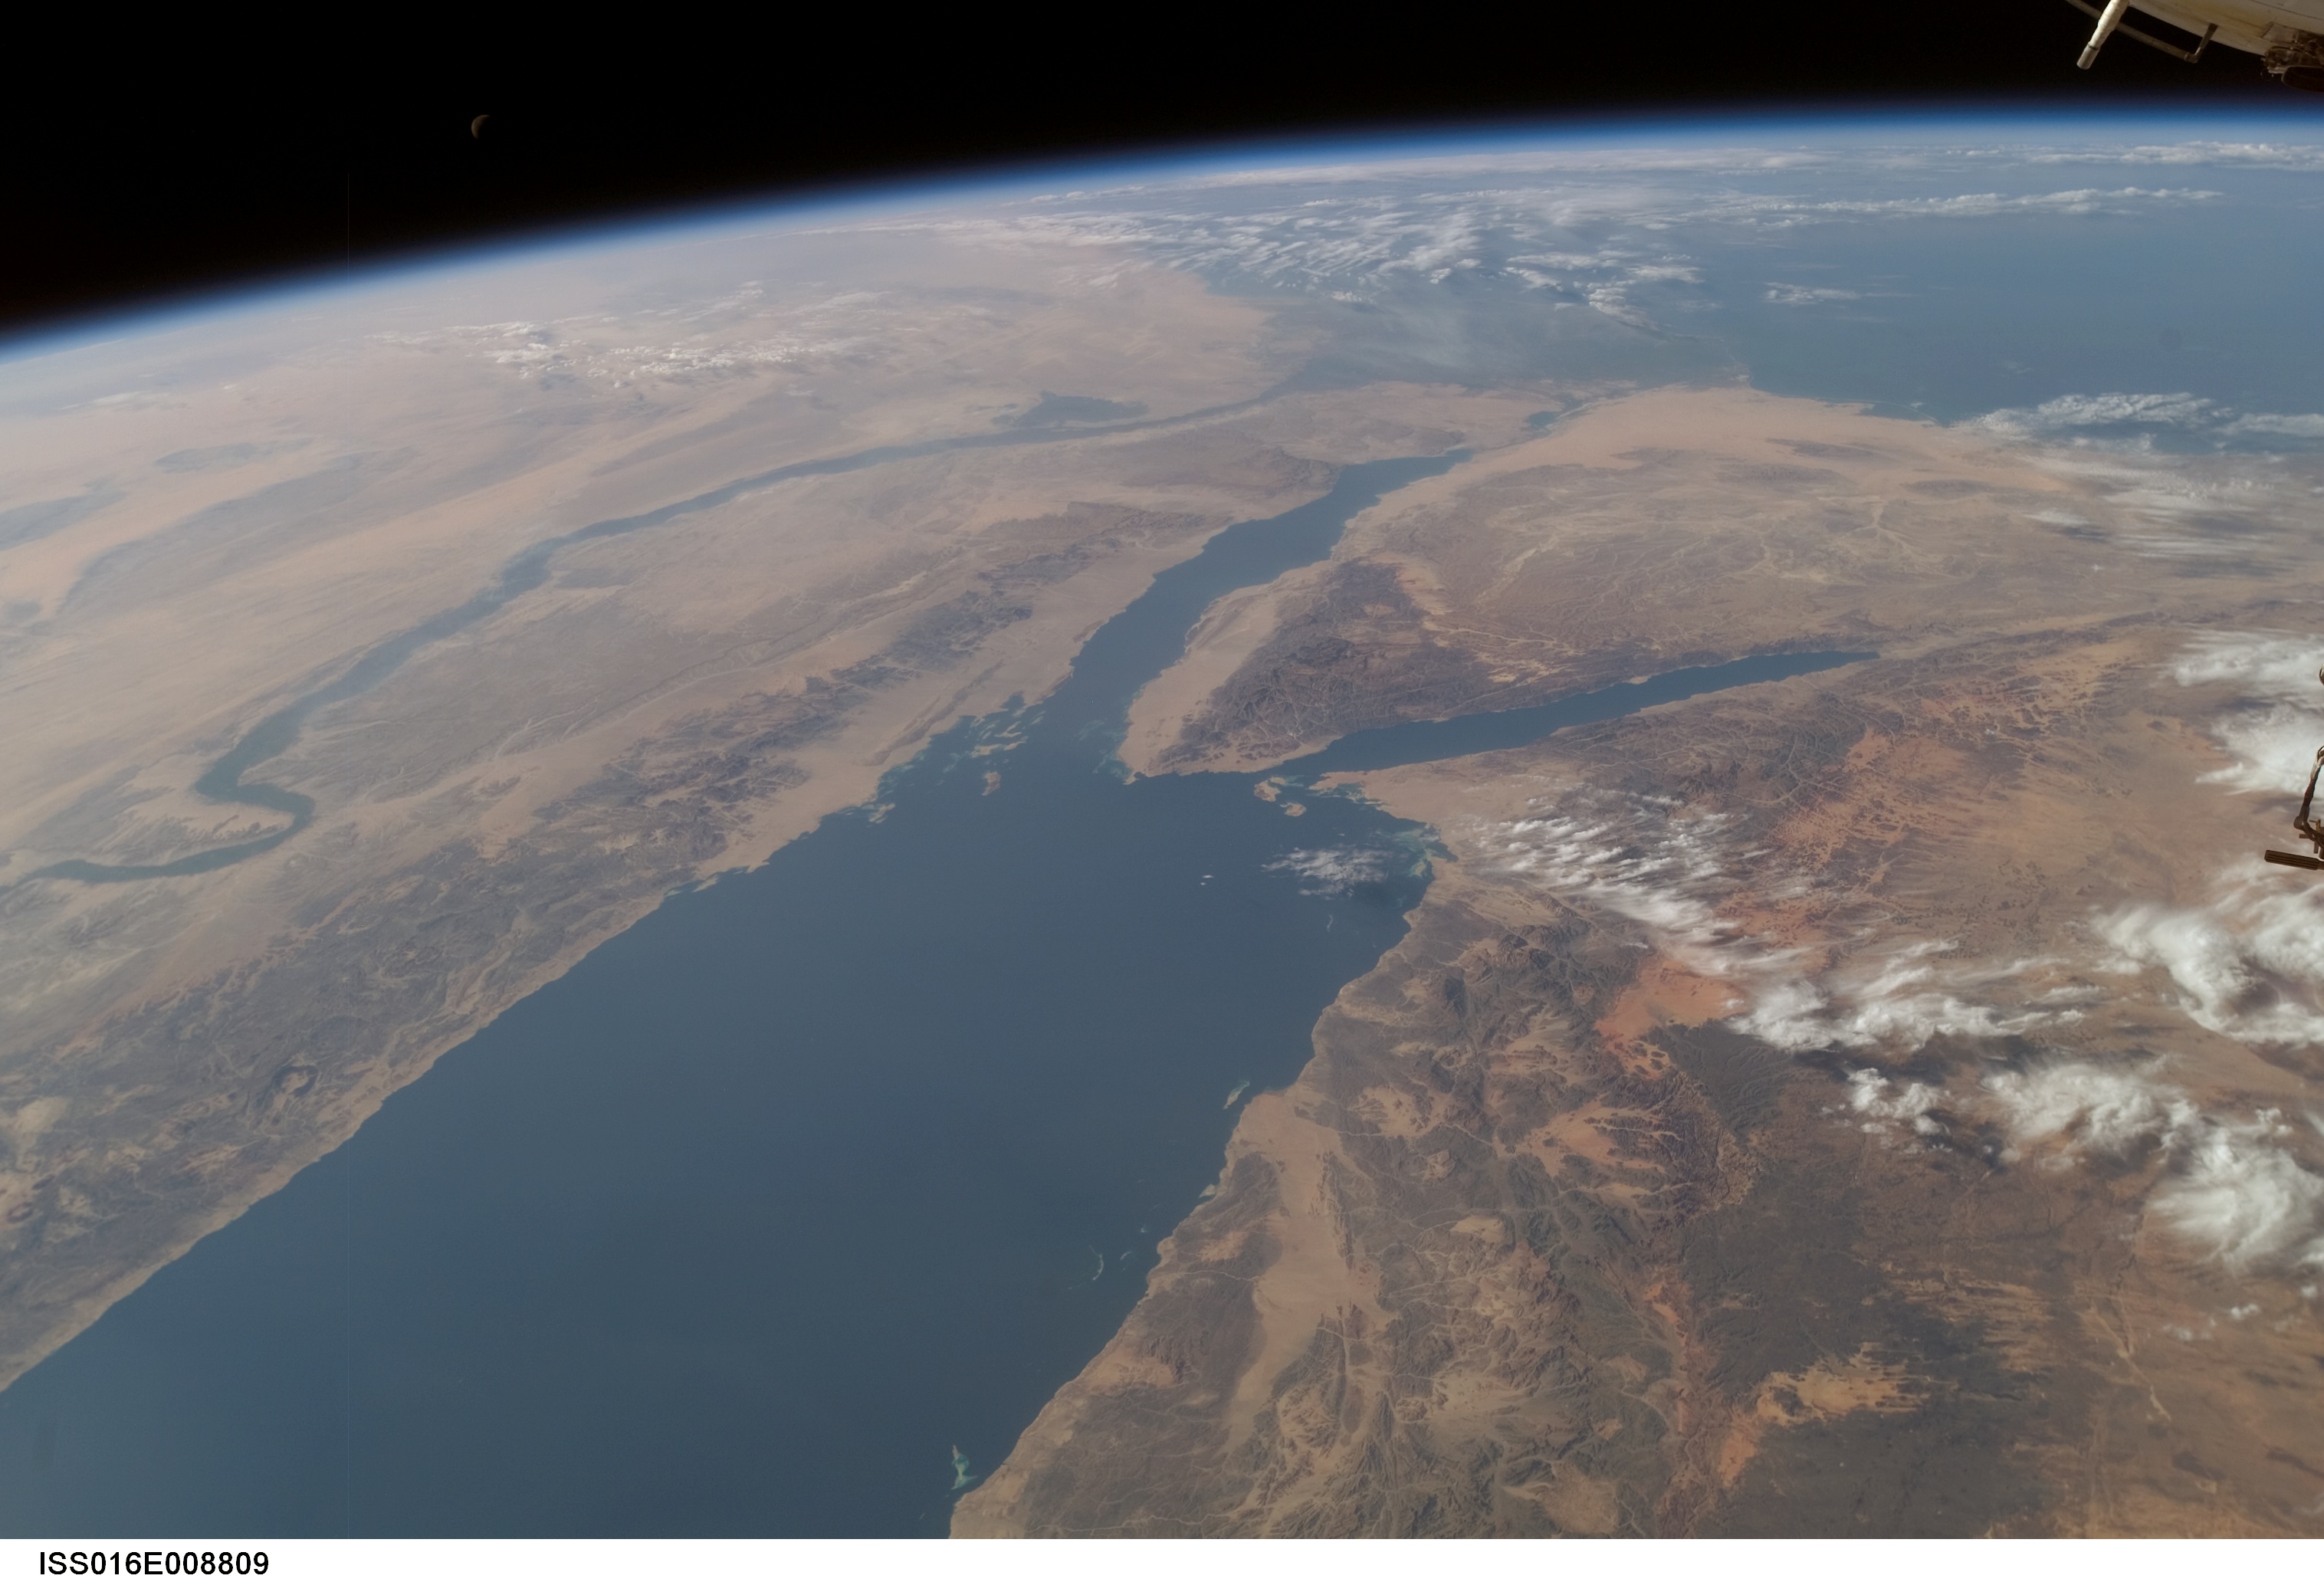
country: EGYPT
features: PAN-SINAI PEN., RED S., NILE R.
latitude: 27.5
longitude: 34.0
